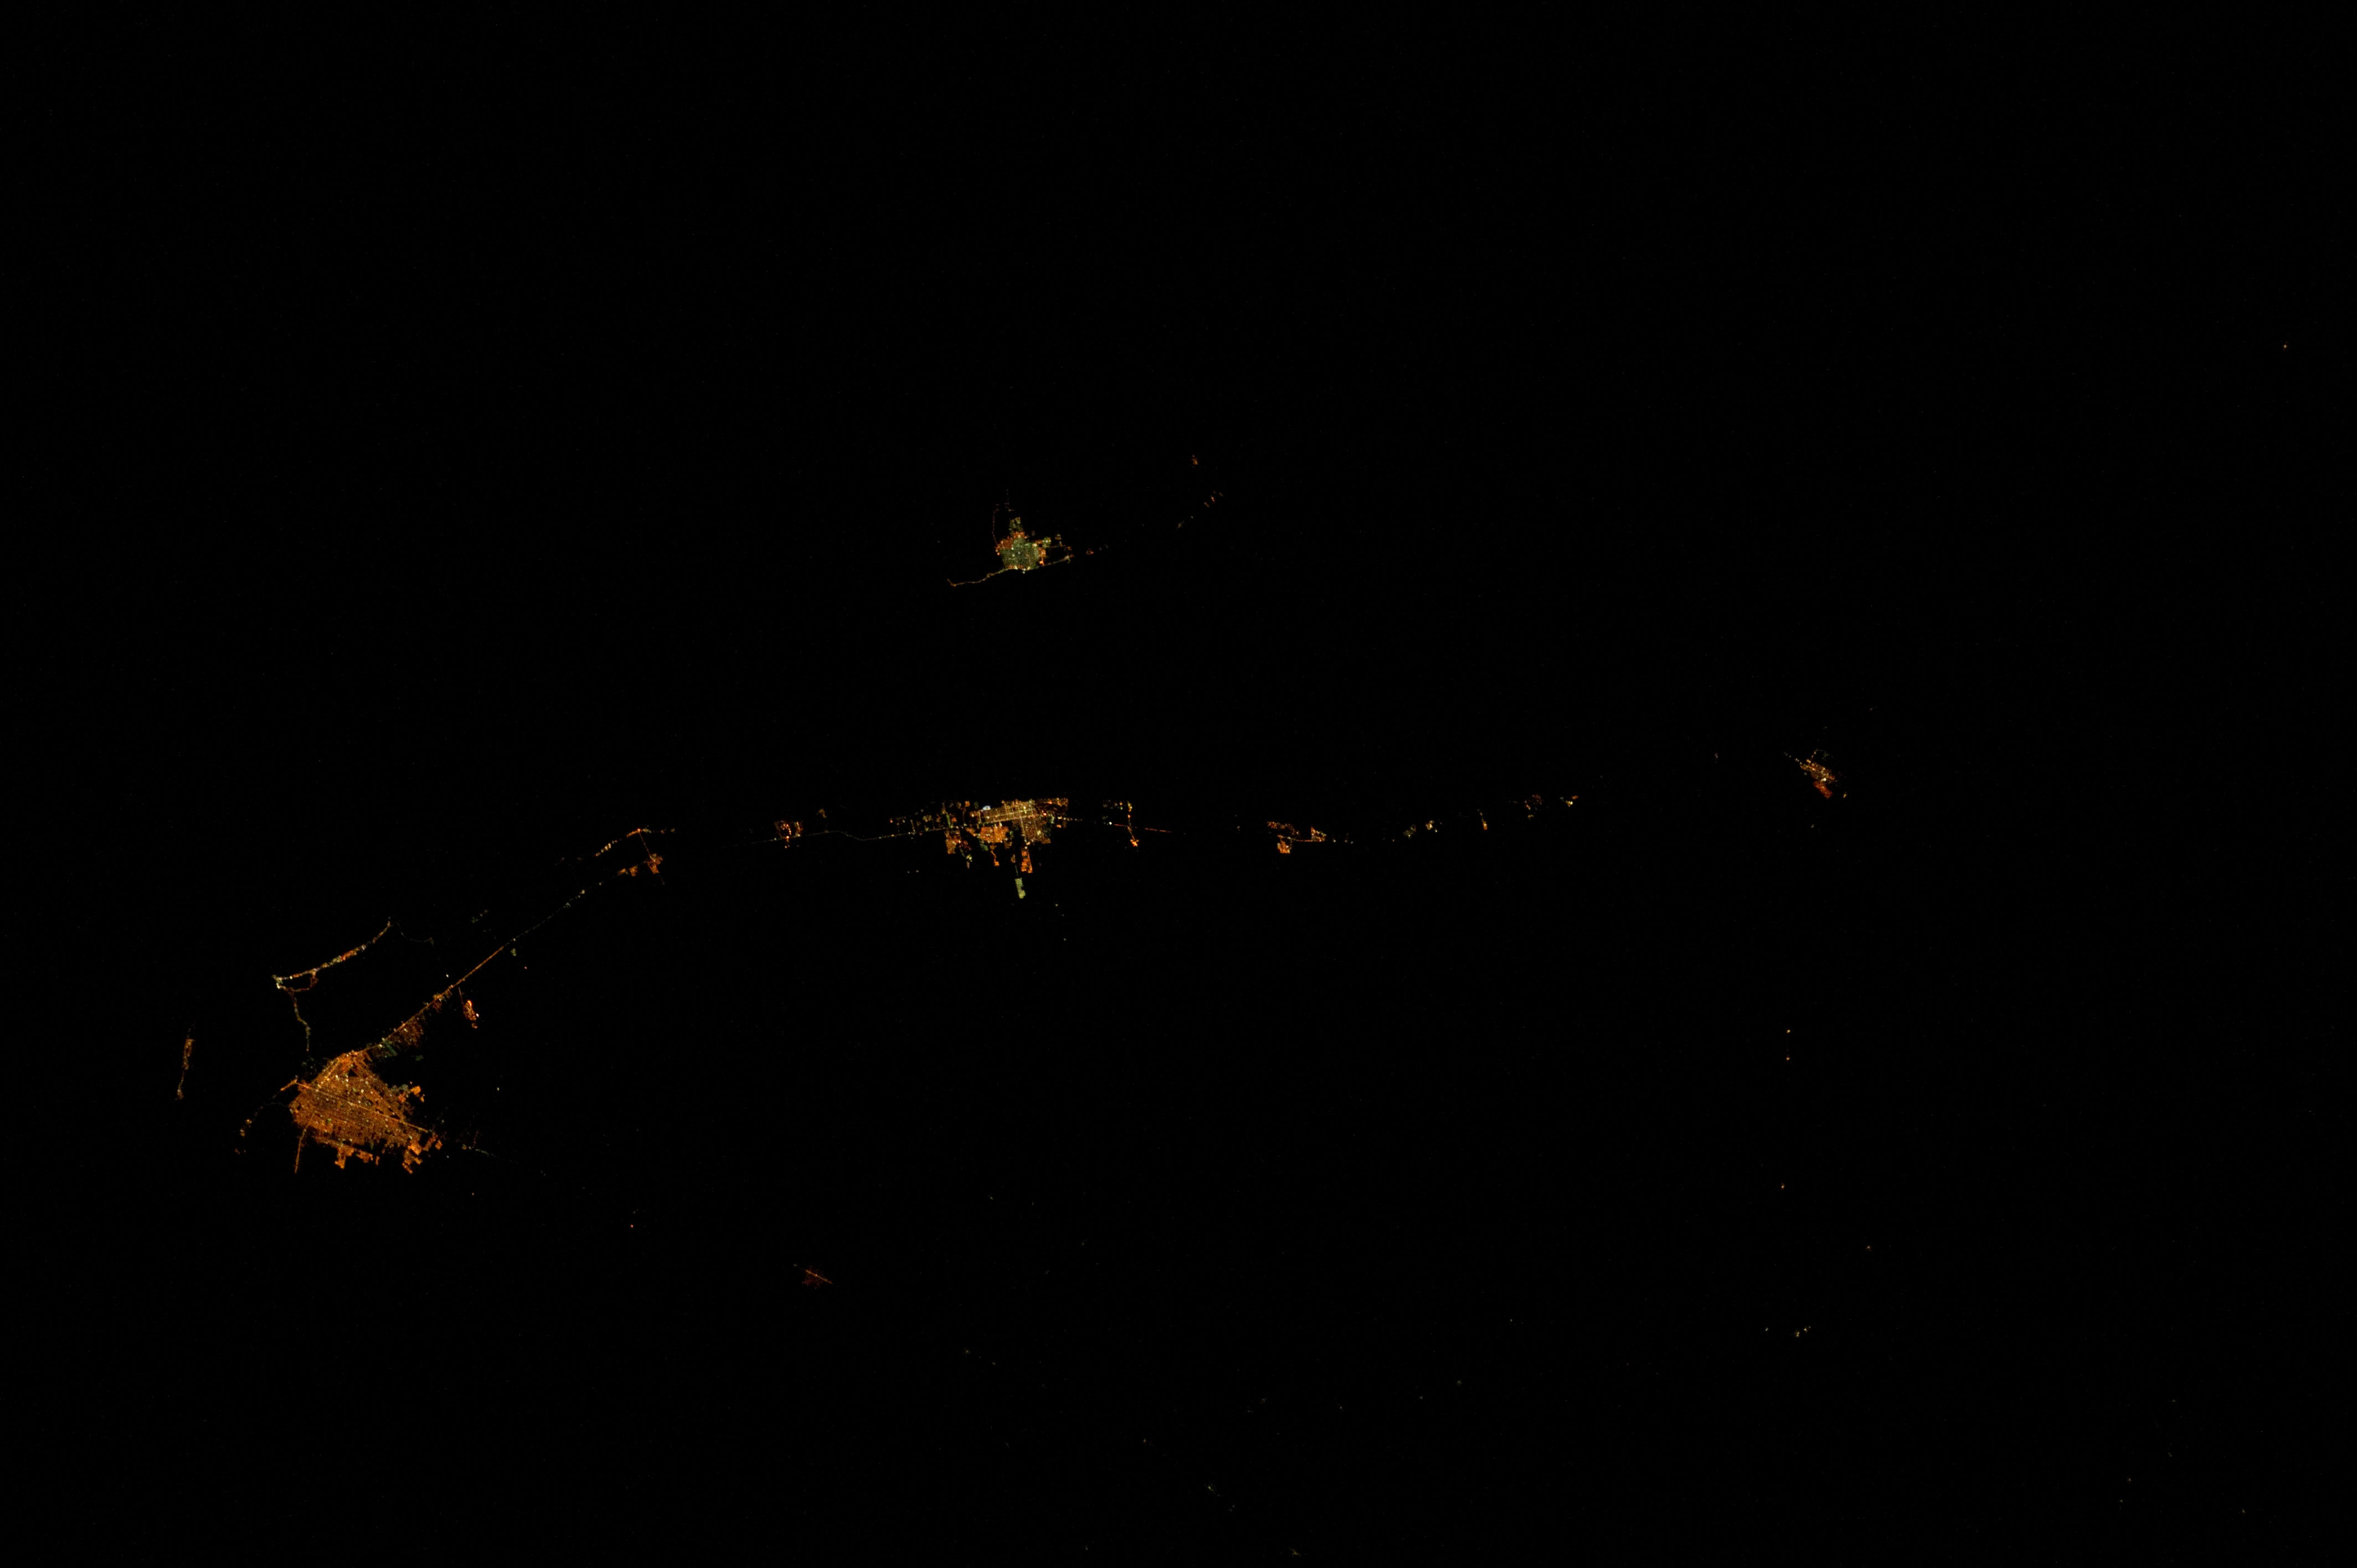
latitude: 21.2
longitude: -86.8
